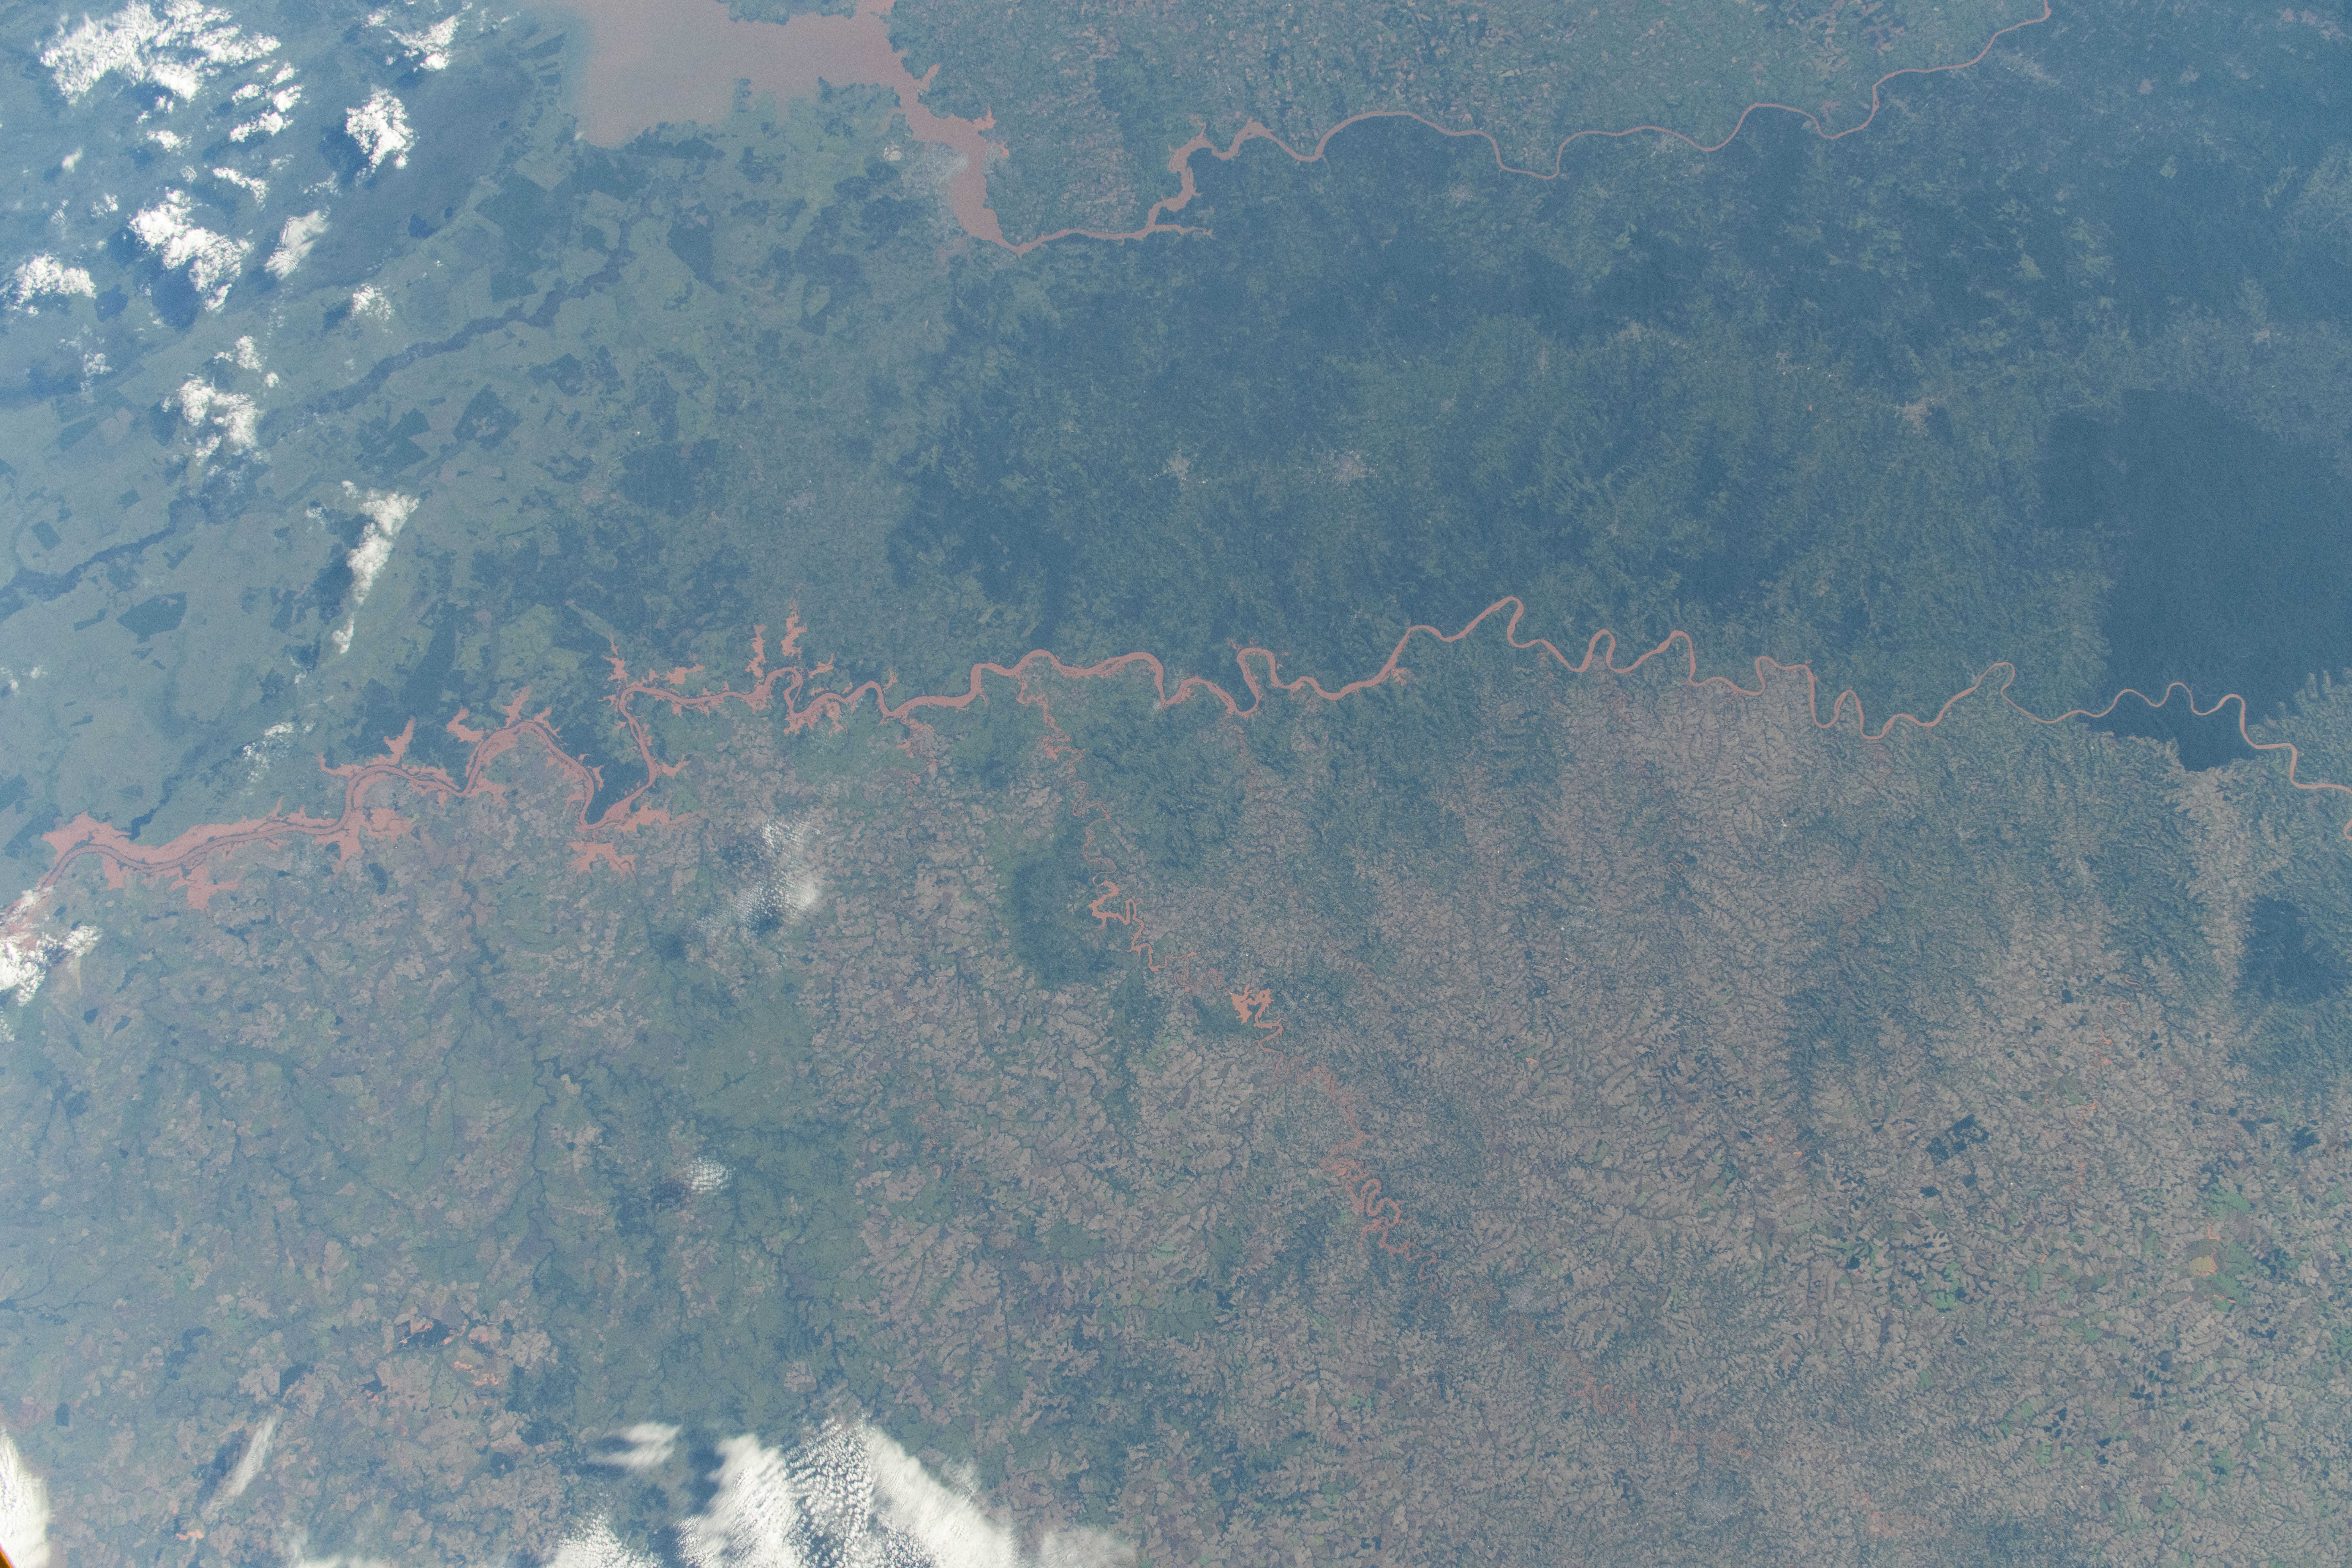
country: BRAZIL
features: PORTO XAVIER, SAN JAVIER, URUGUAY RIVER, PORTO LUCENA, IJUI RIVER, SAO SABASTIAO
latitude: -28.0
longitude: -55.0
